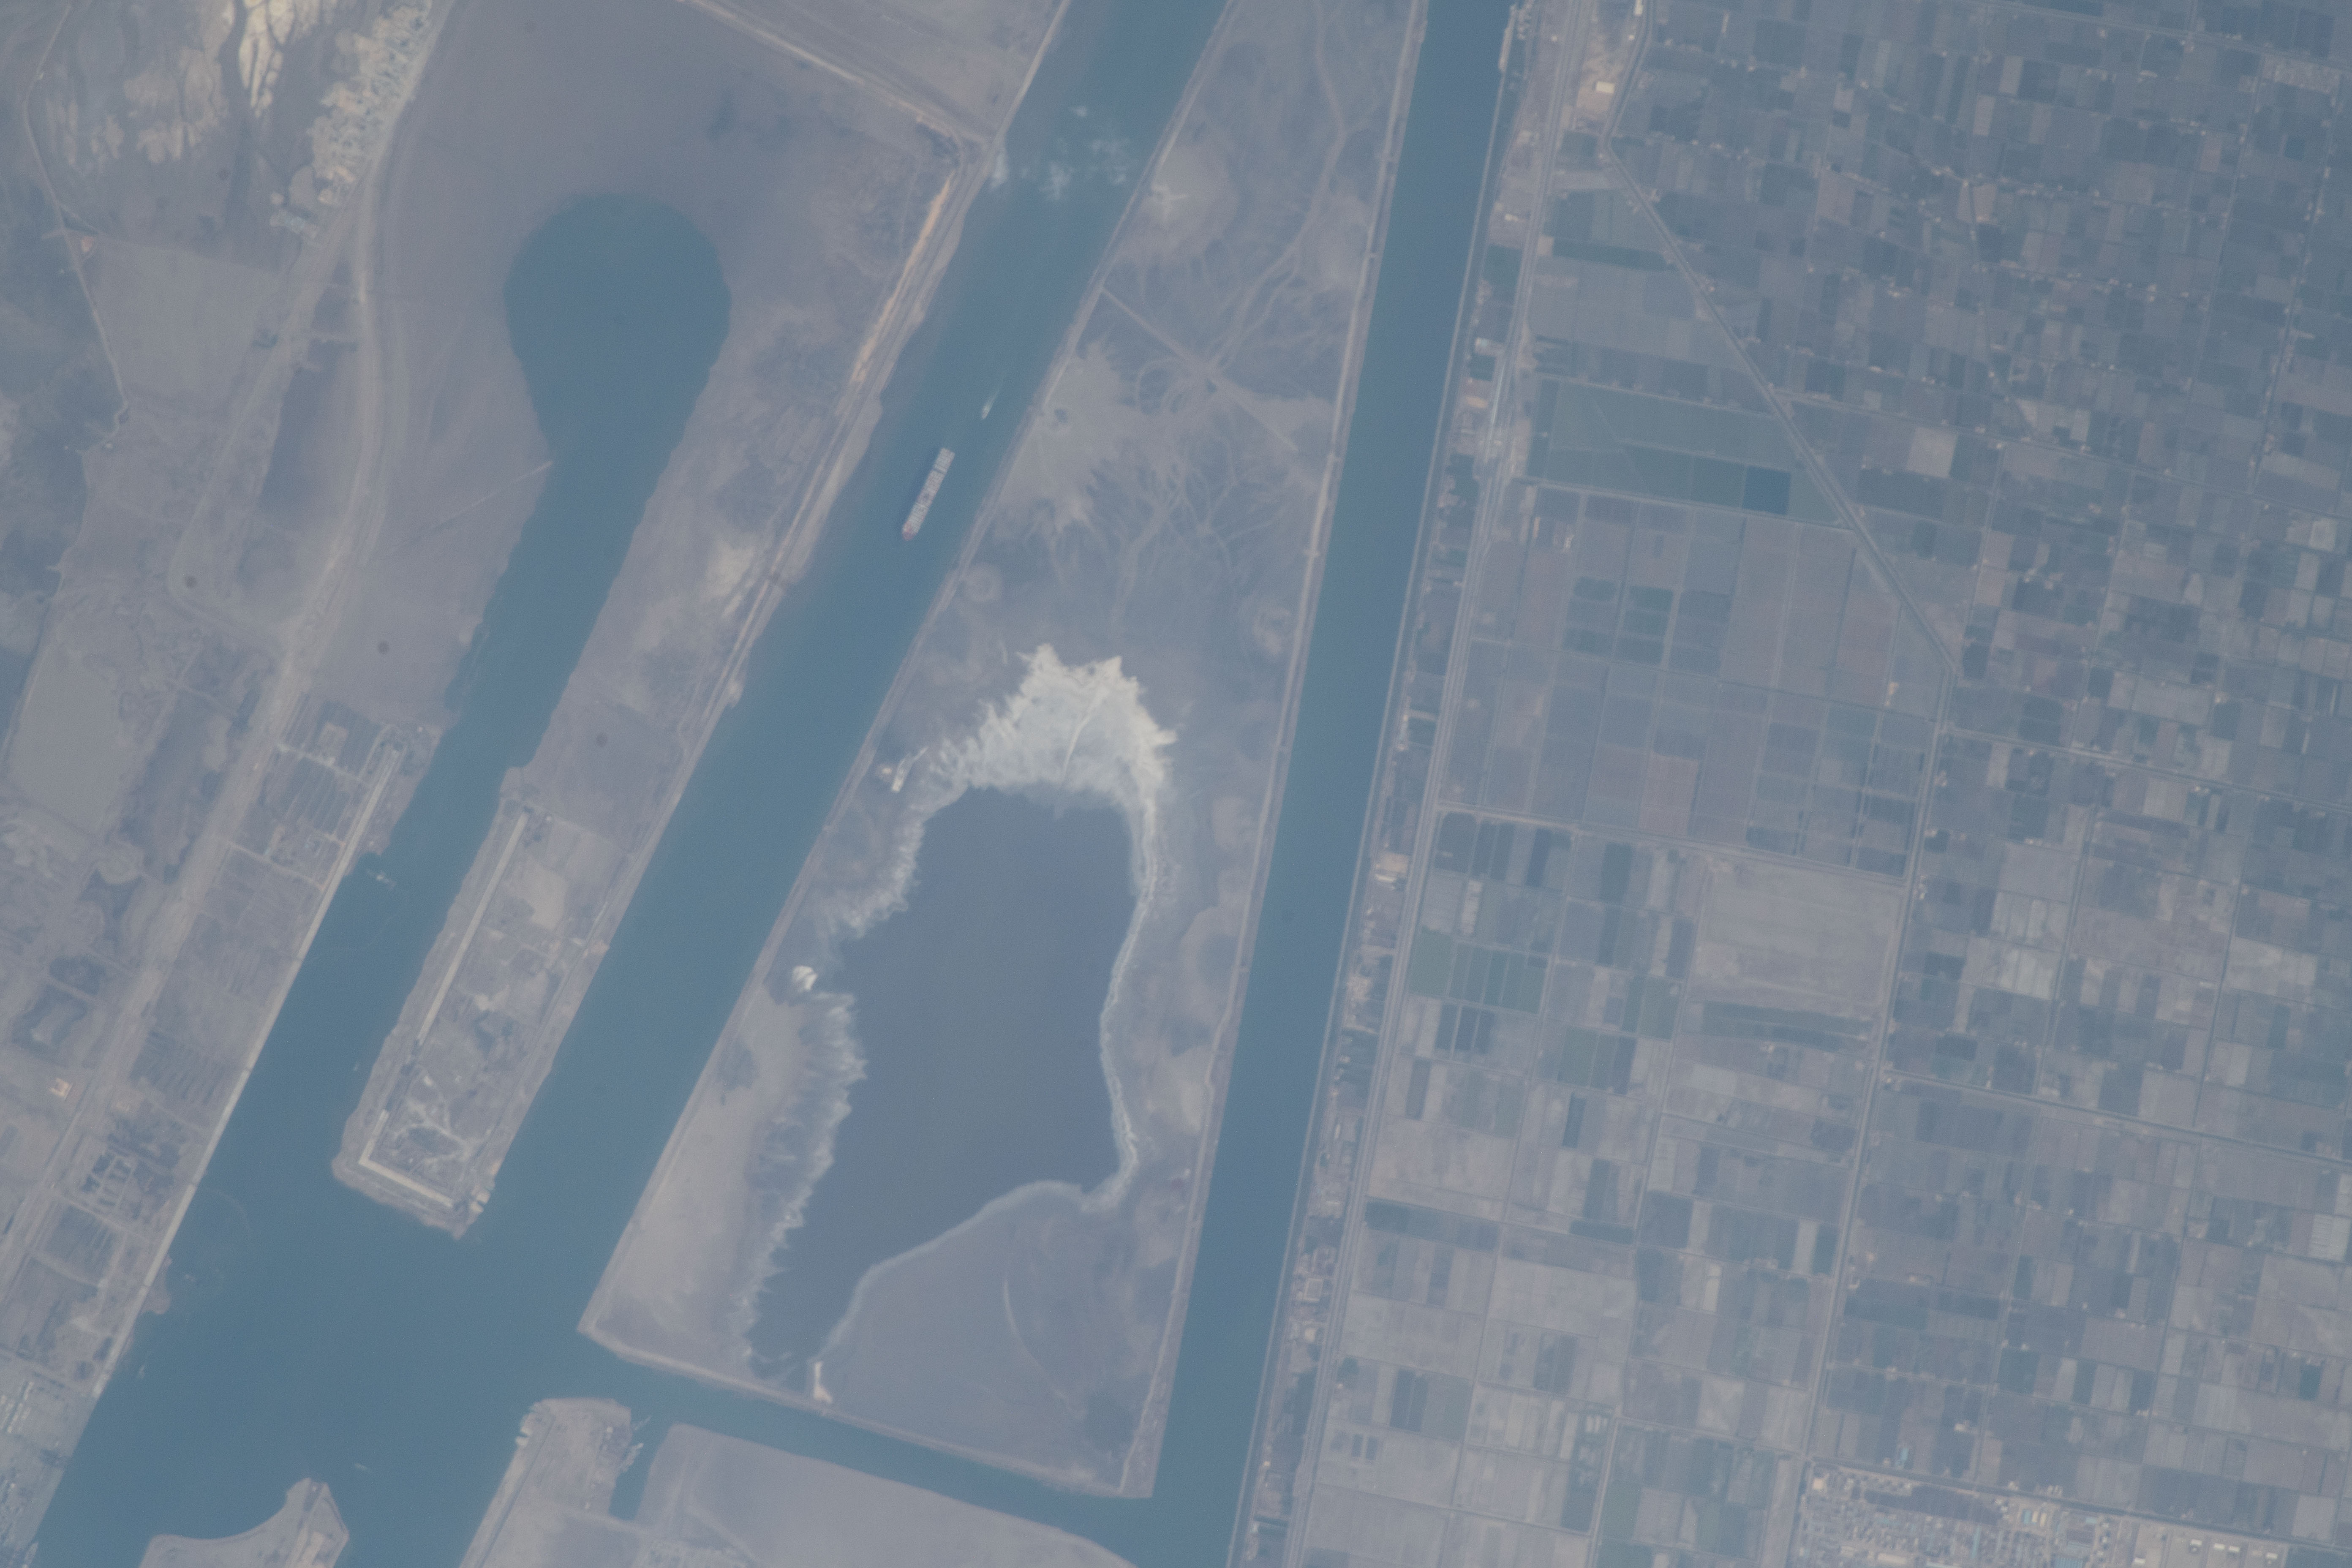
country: EGYPT
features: PORT SAID, MEDITERRANEAN SEA, FARMLANDS
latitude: 31.2
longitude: 32.3
